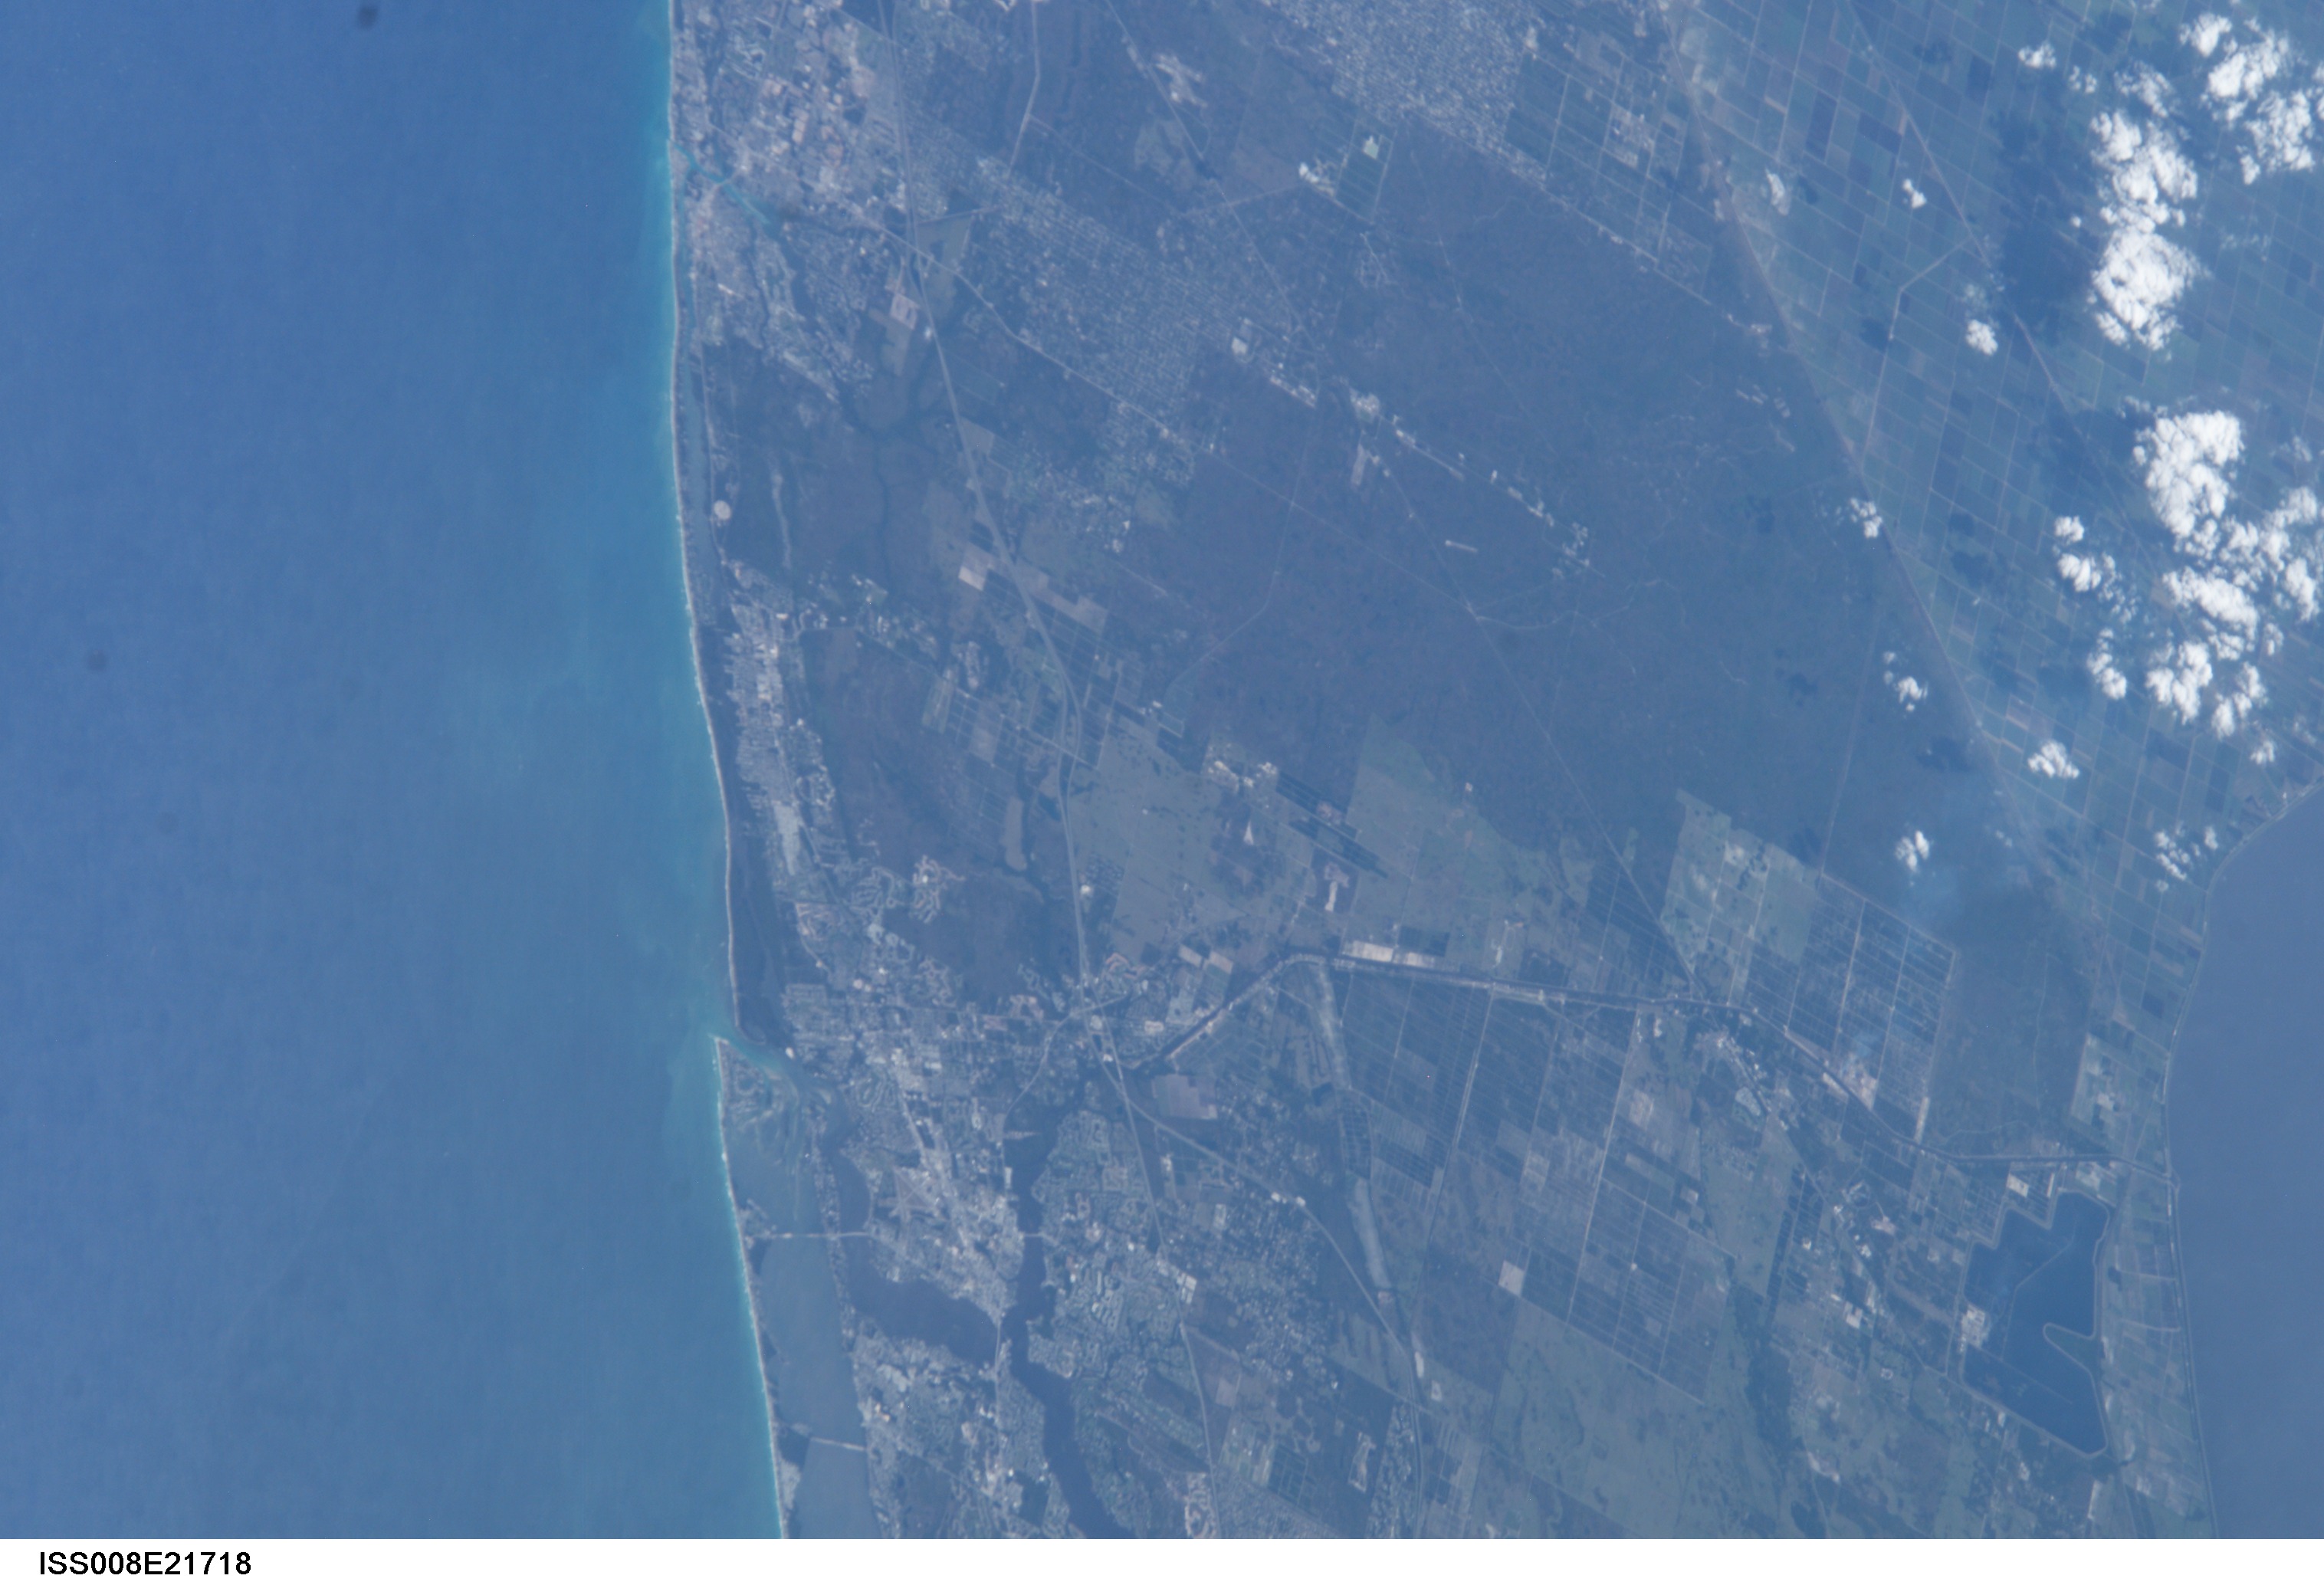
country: USA-FLORIDA
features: INDIAN RIVER, HOBE SOUND
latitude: 27.0
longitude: -80.5
